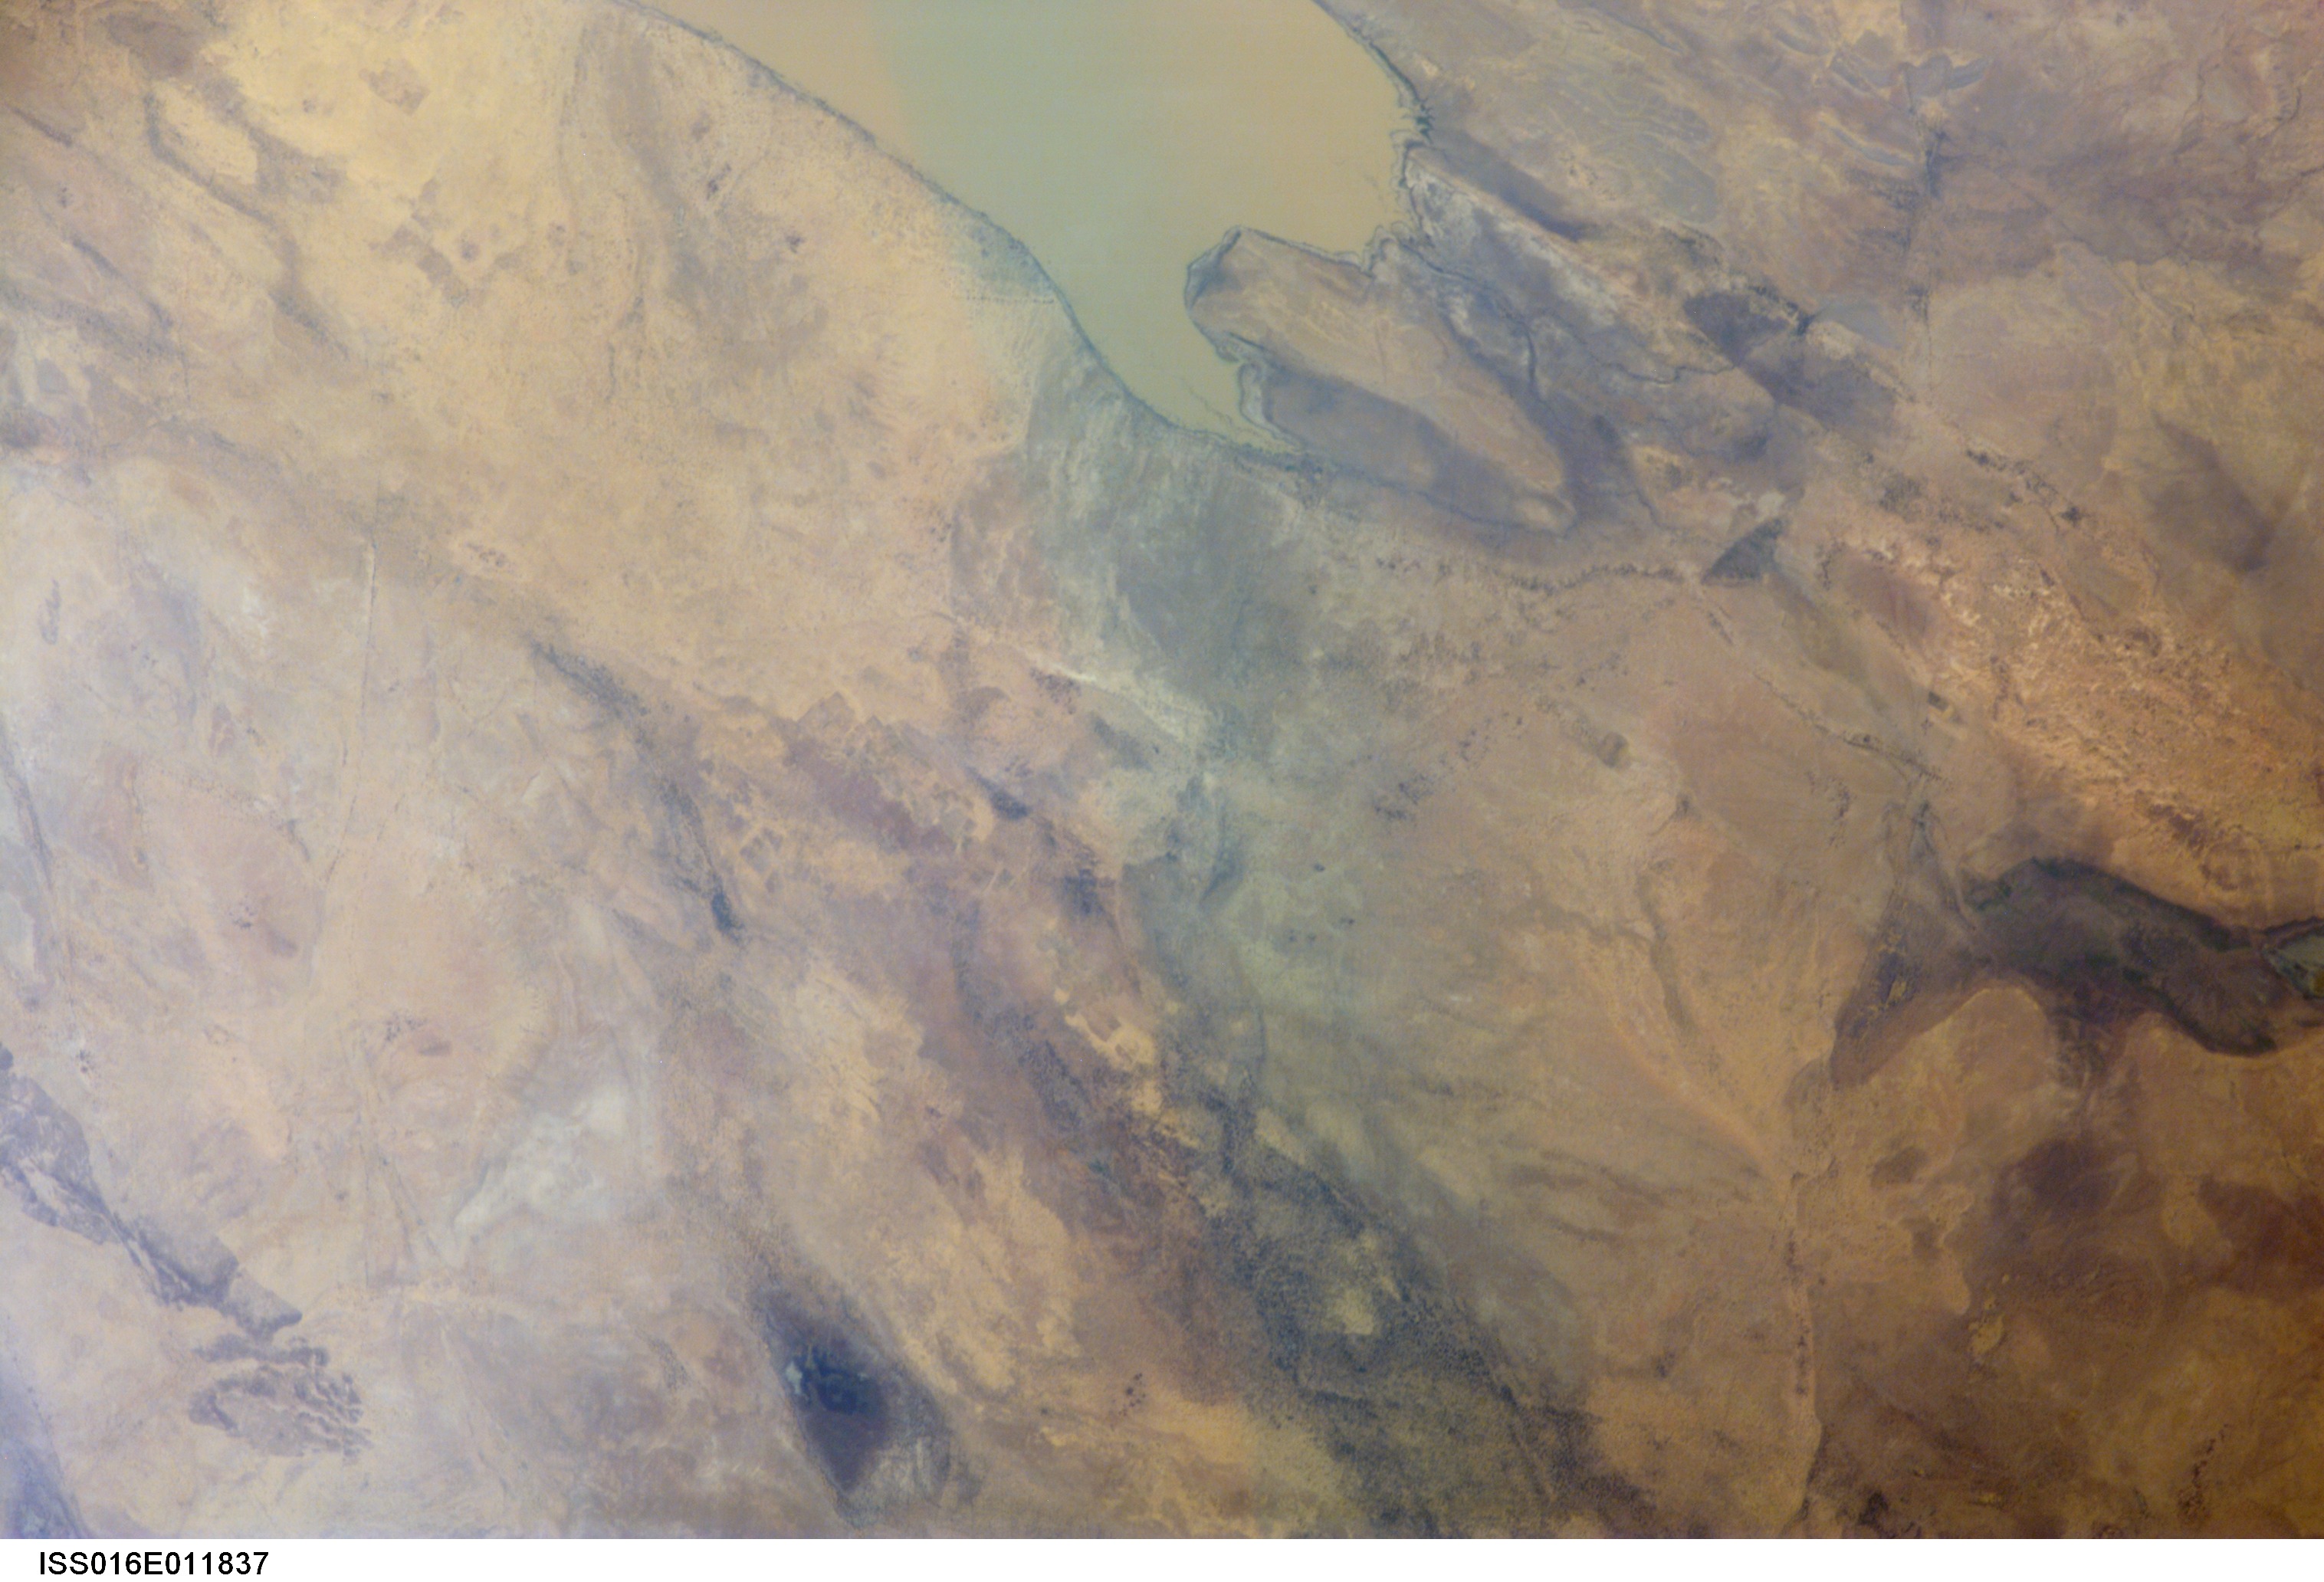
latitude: 15.6
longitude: -6.9
